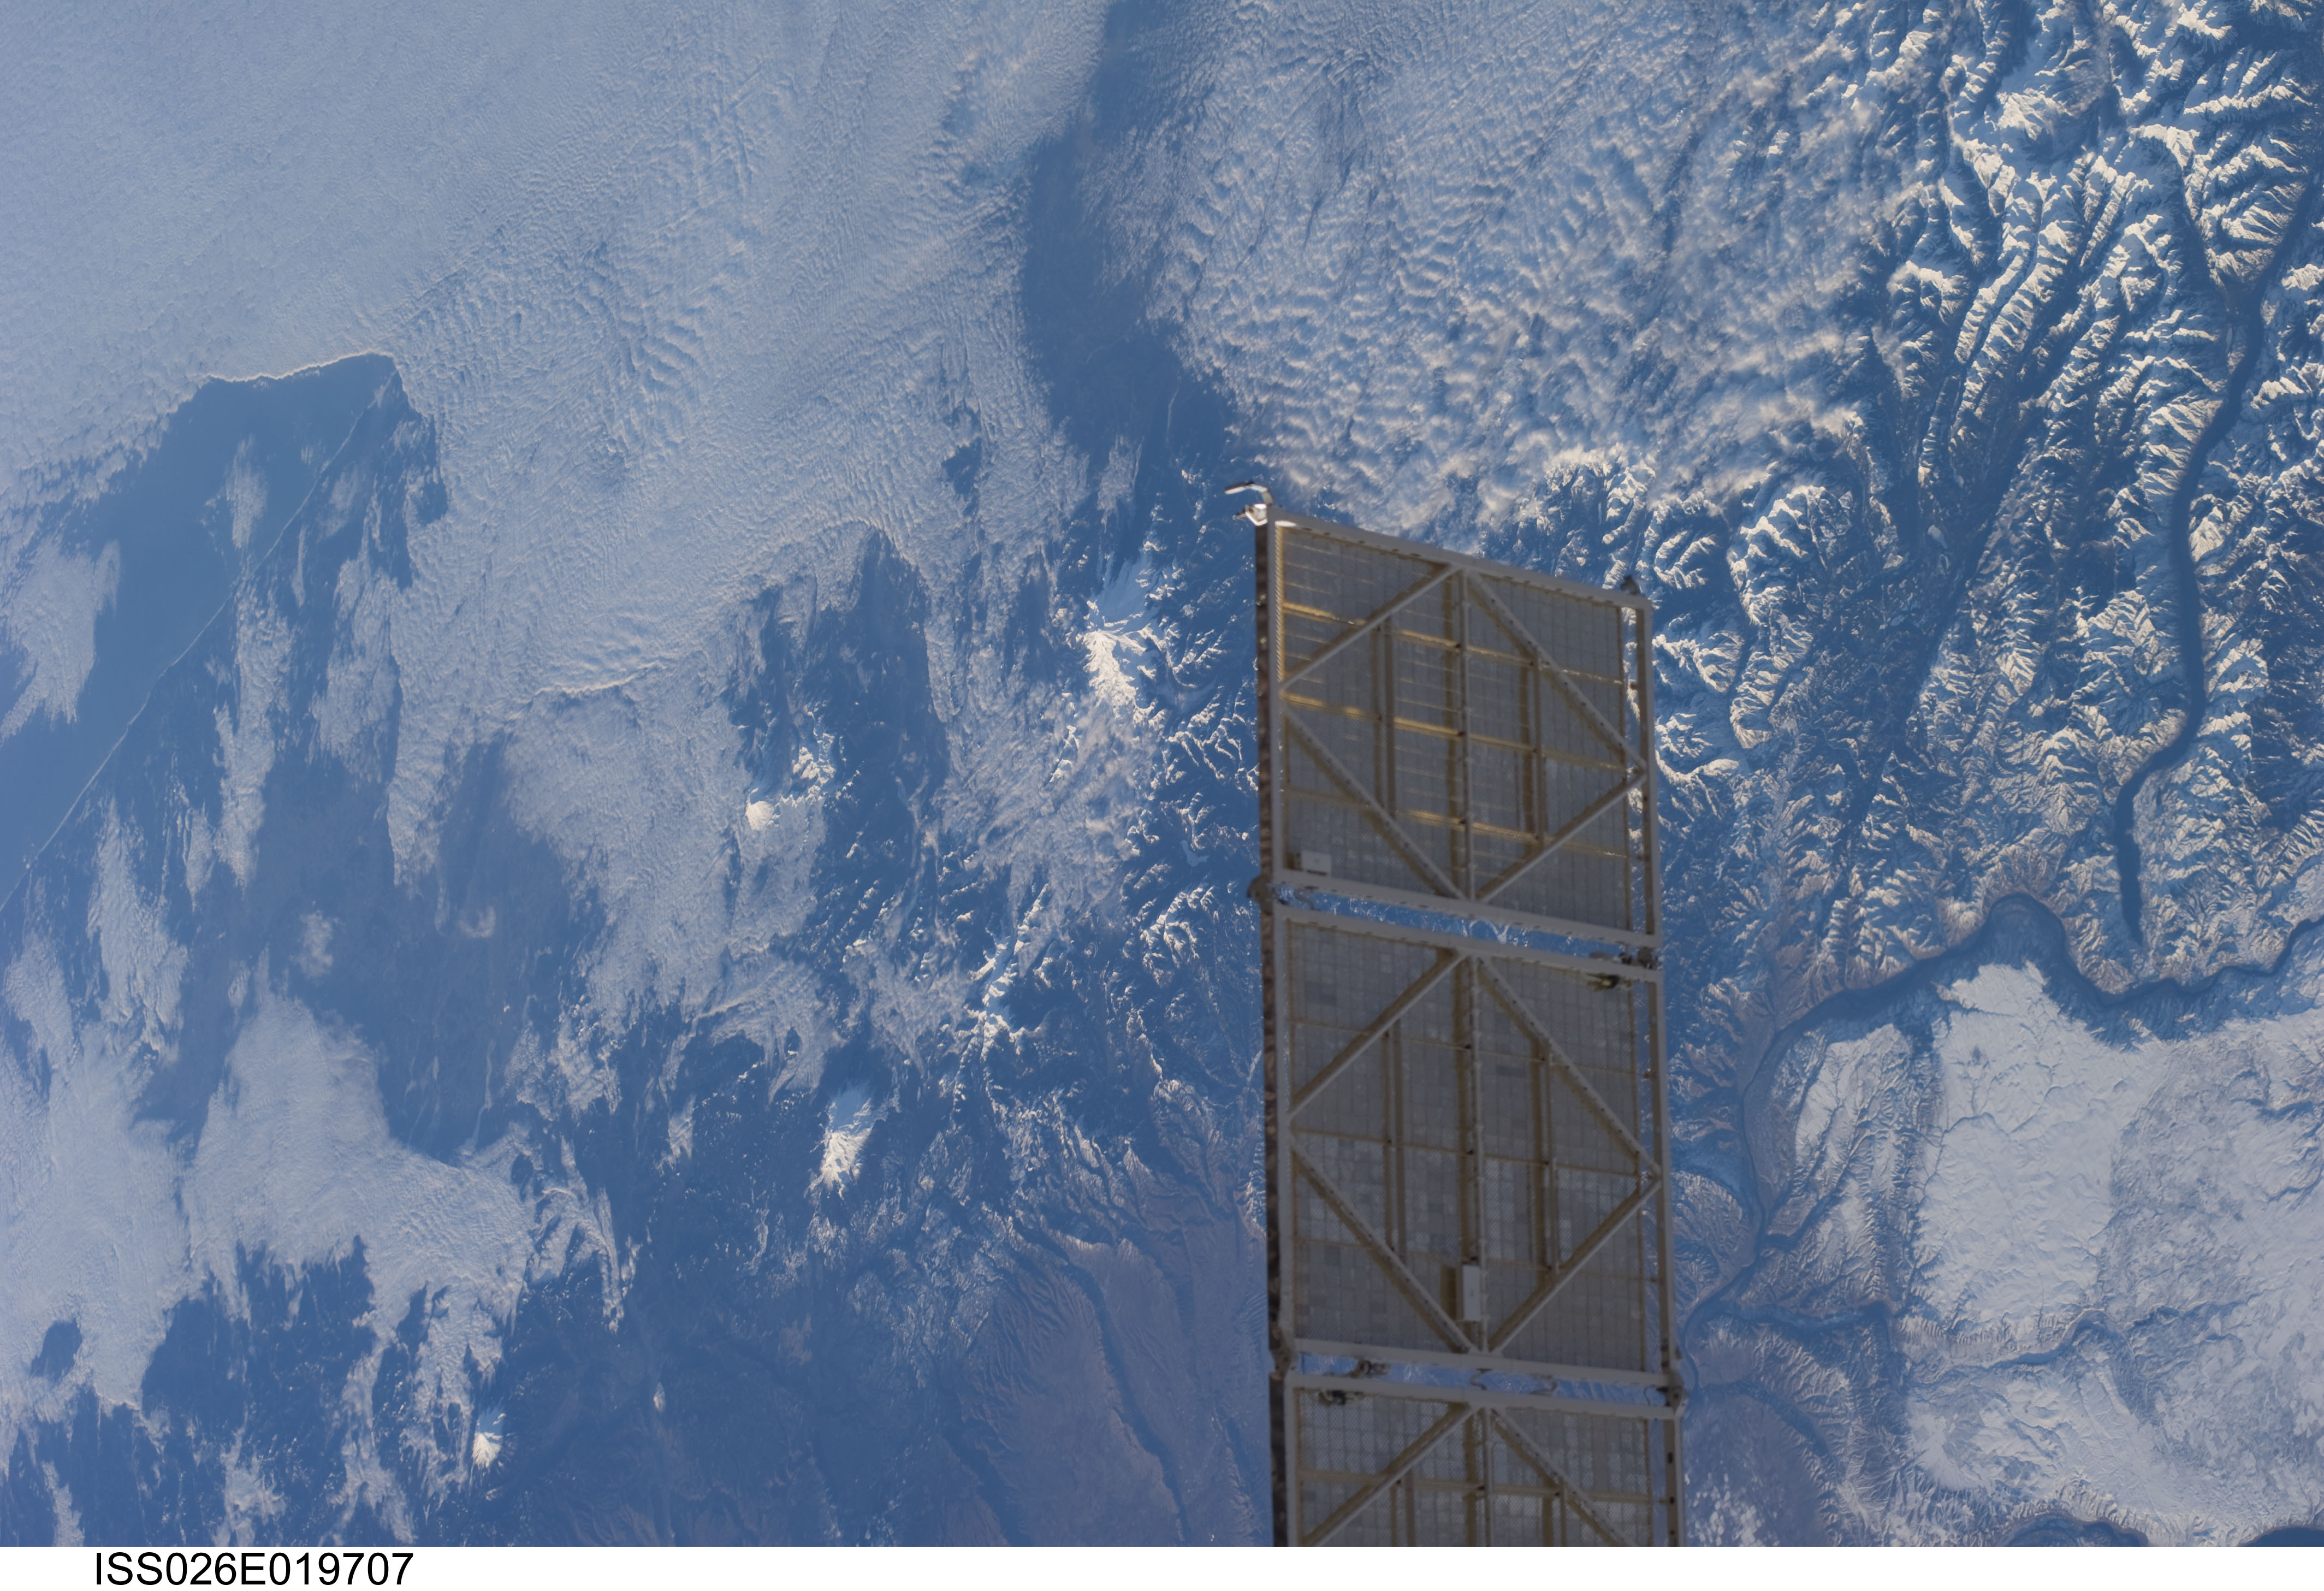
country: USA-WASHINGTON
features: PAN-ISS, COAST, MT. ST. HELENS, MT. ADAMS, MT. RAINIER, COLUMBIA R.
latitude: 47.0
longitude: -121.5
